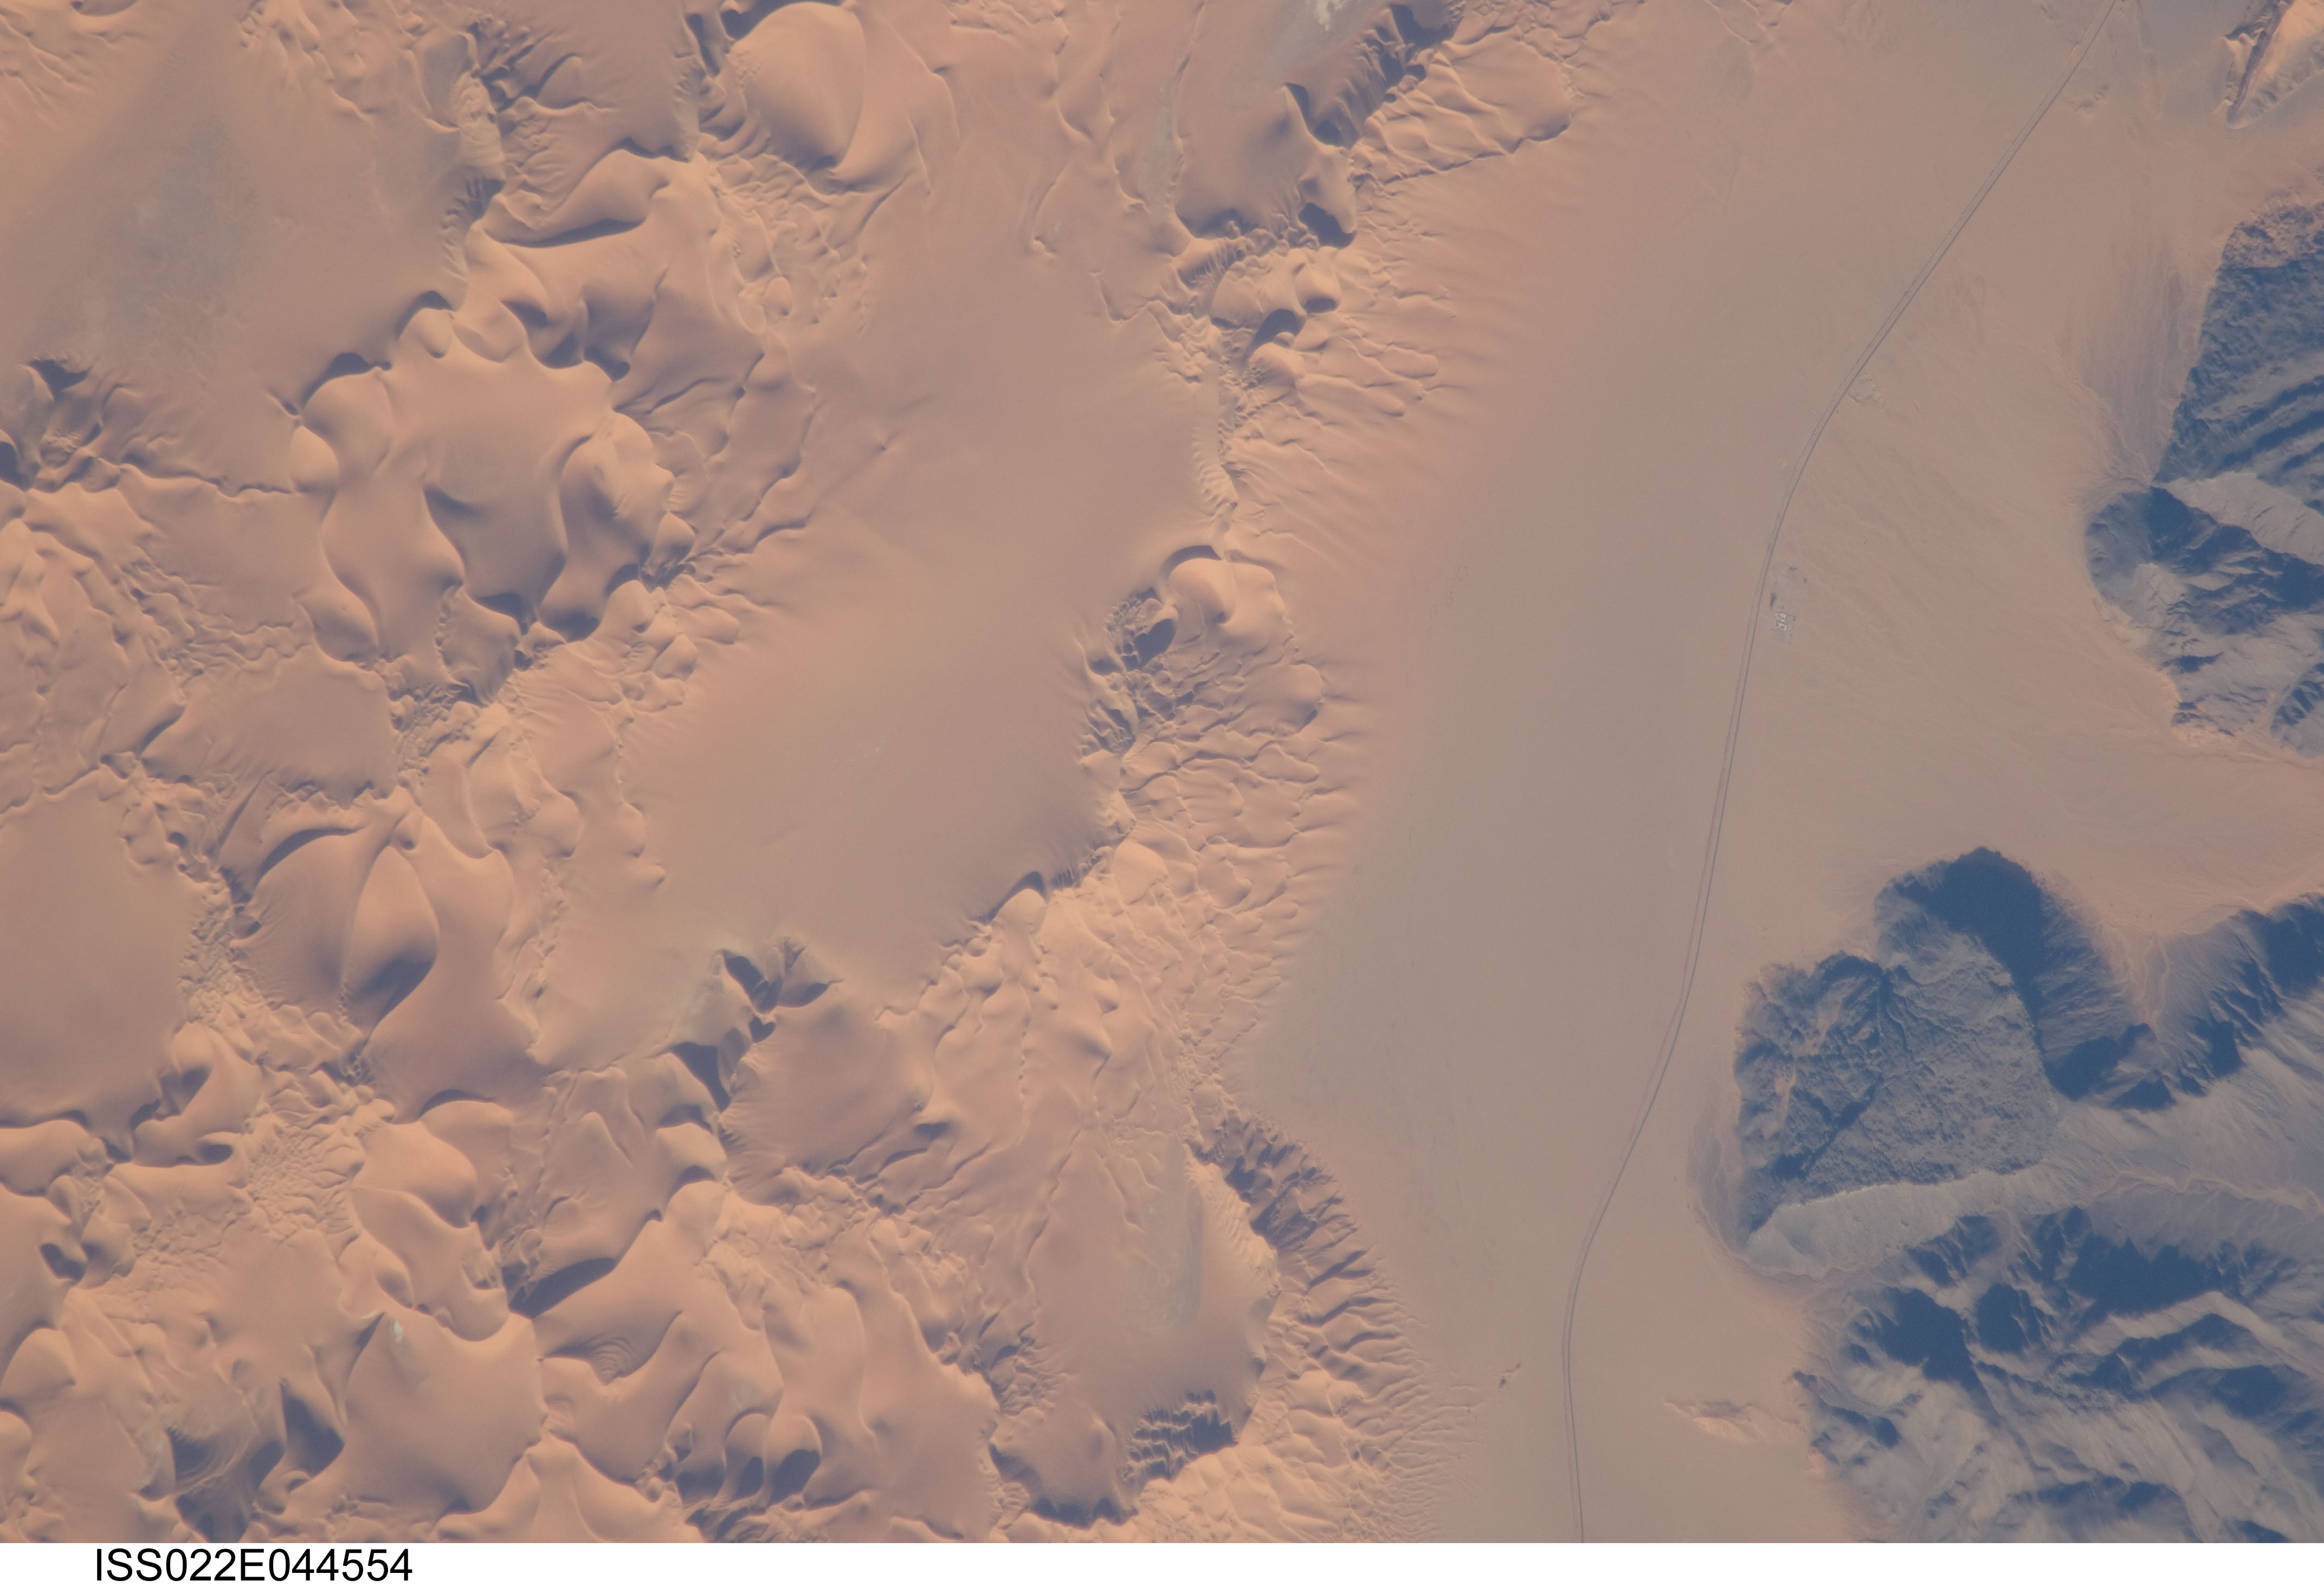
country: ALGERIA
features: ERG DE MEHEDJEBAT, DUNES, ROAD
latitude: 25.6
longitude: 3.2
